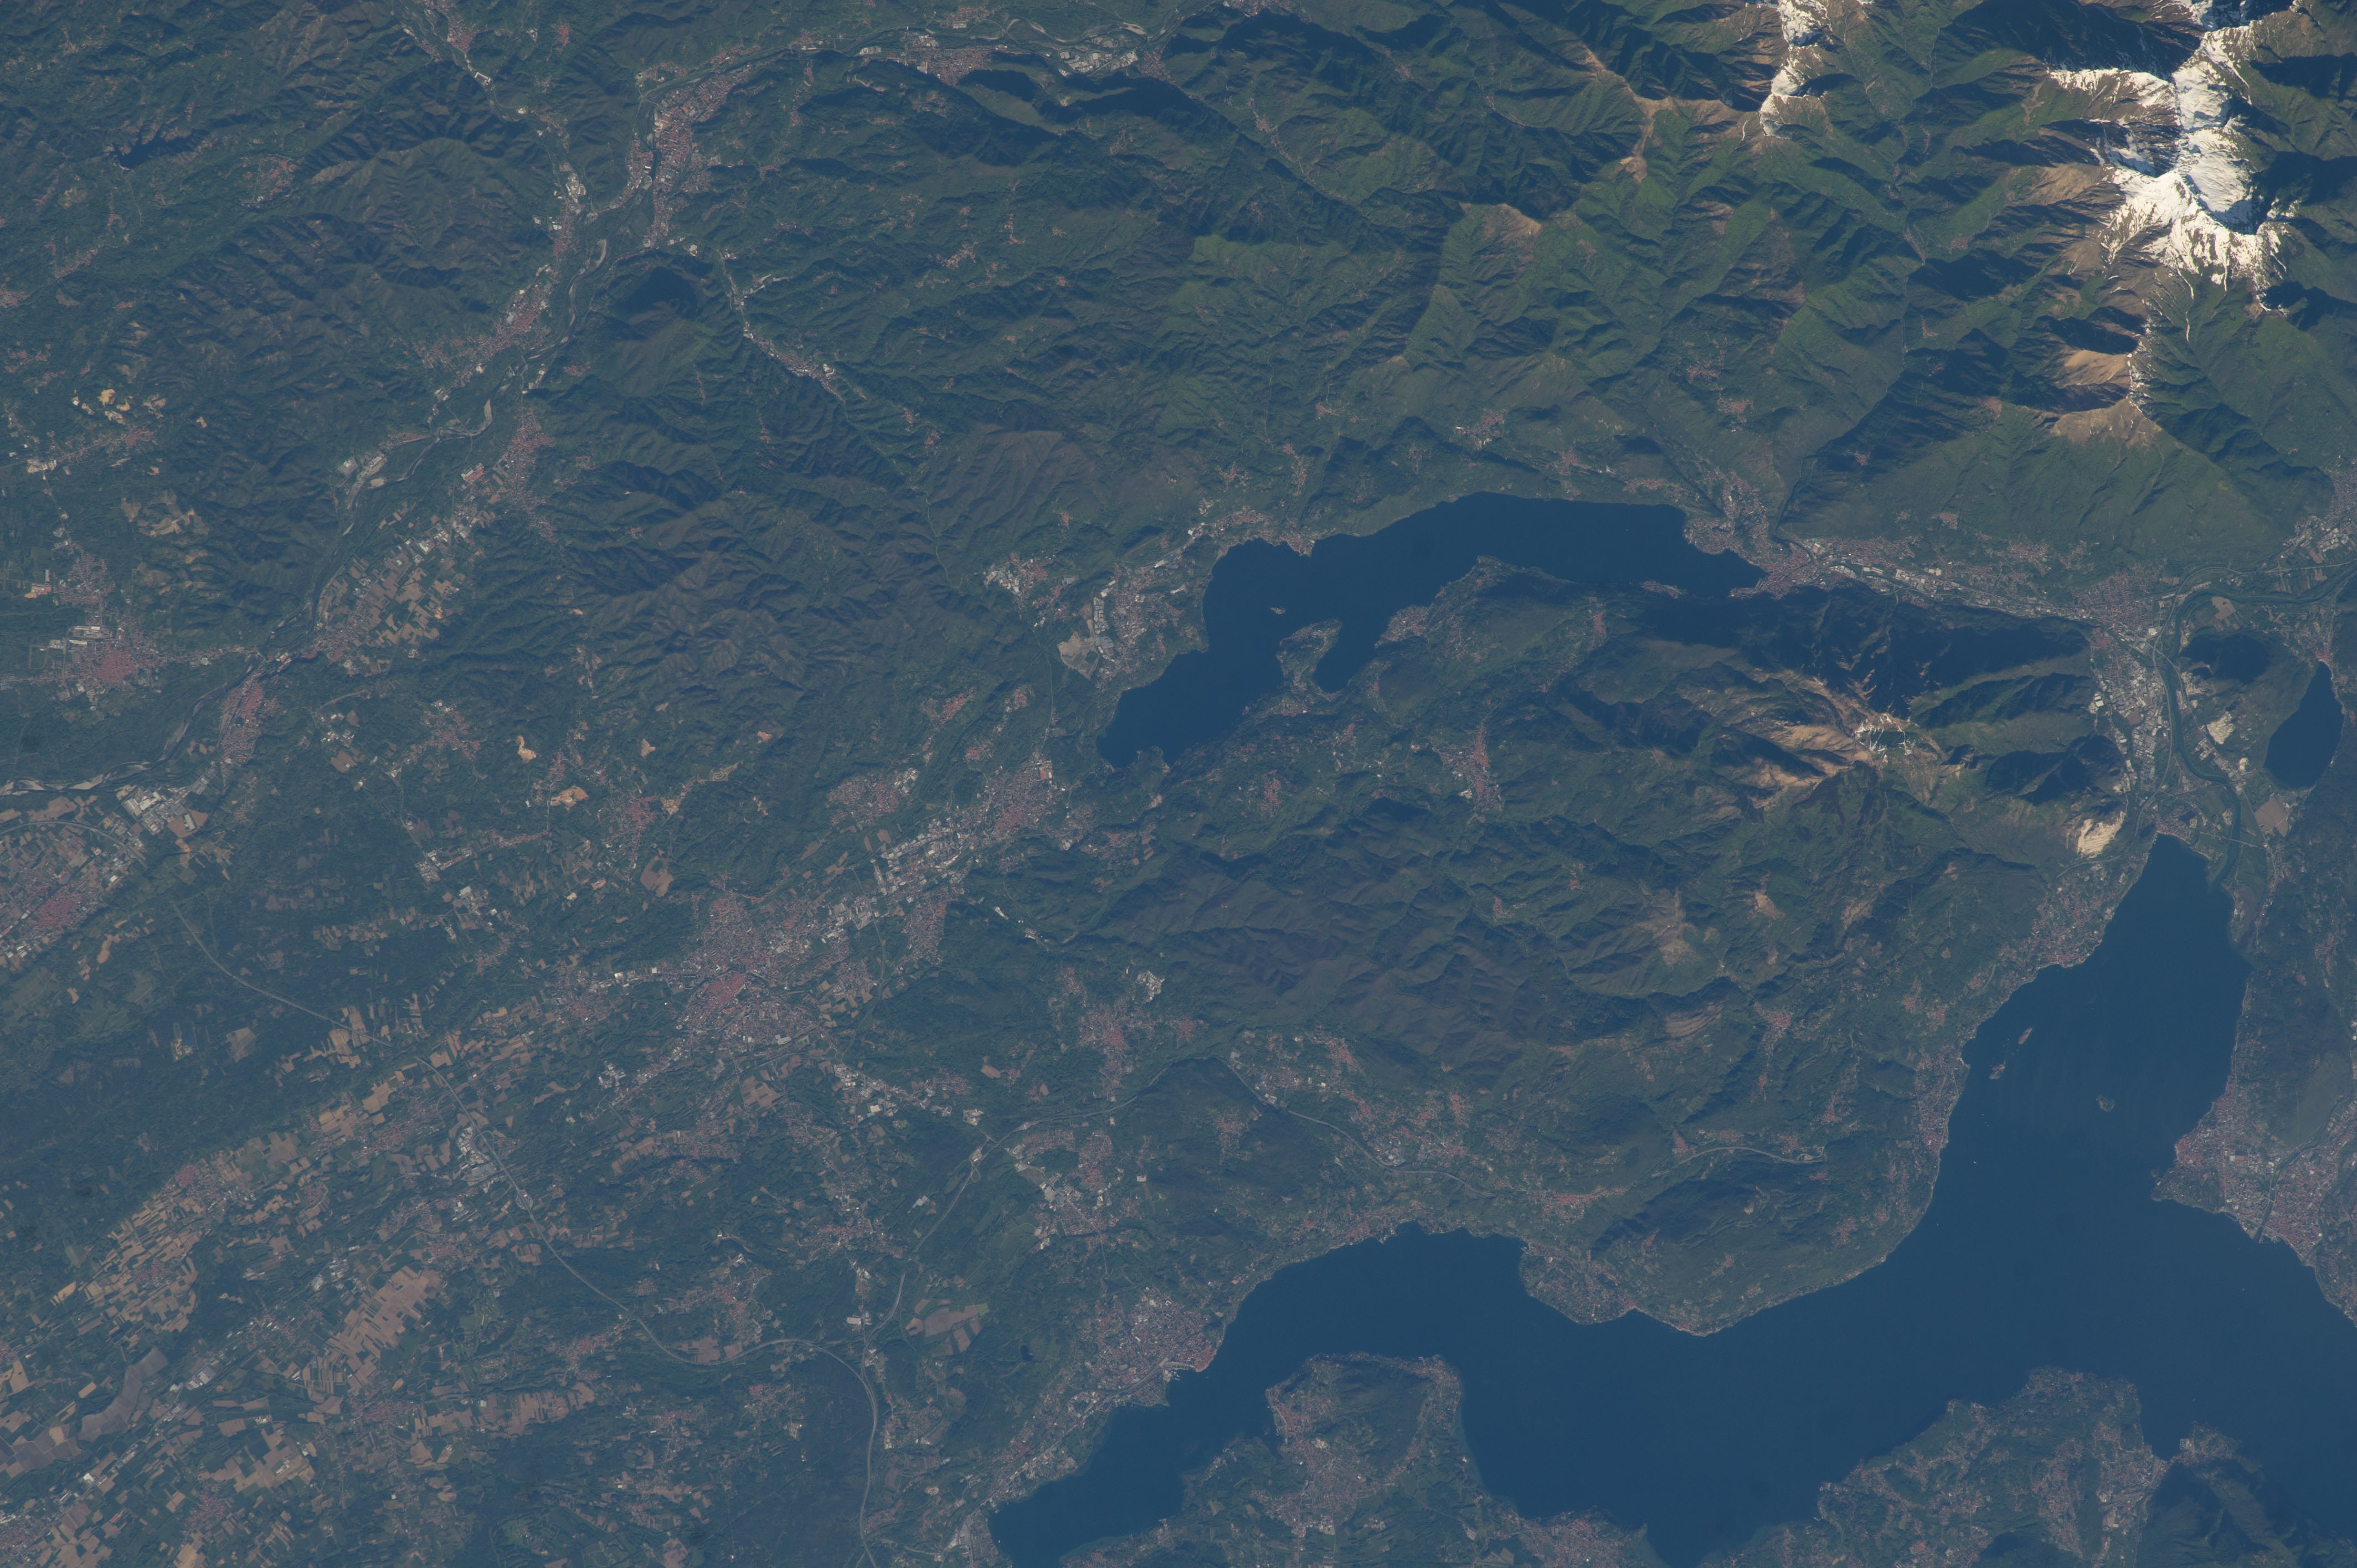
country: ITALY
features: MAGGIORE LAGOON, ITALY, ORTAN LAGOON
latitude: 45.8
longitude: 8.4
